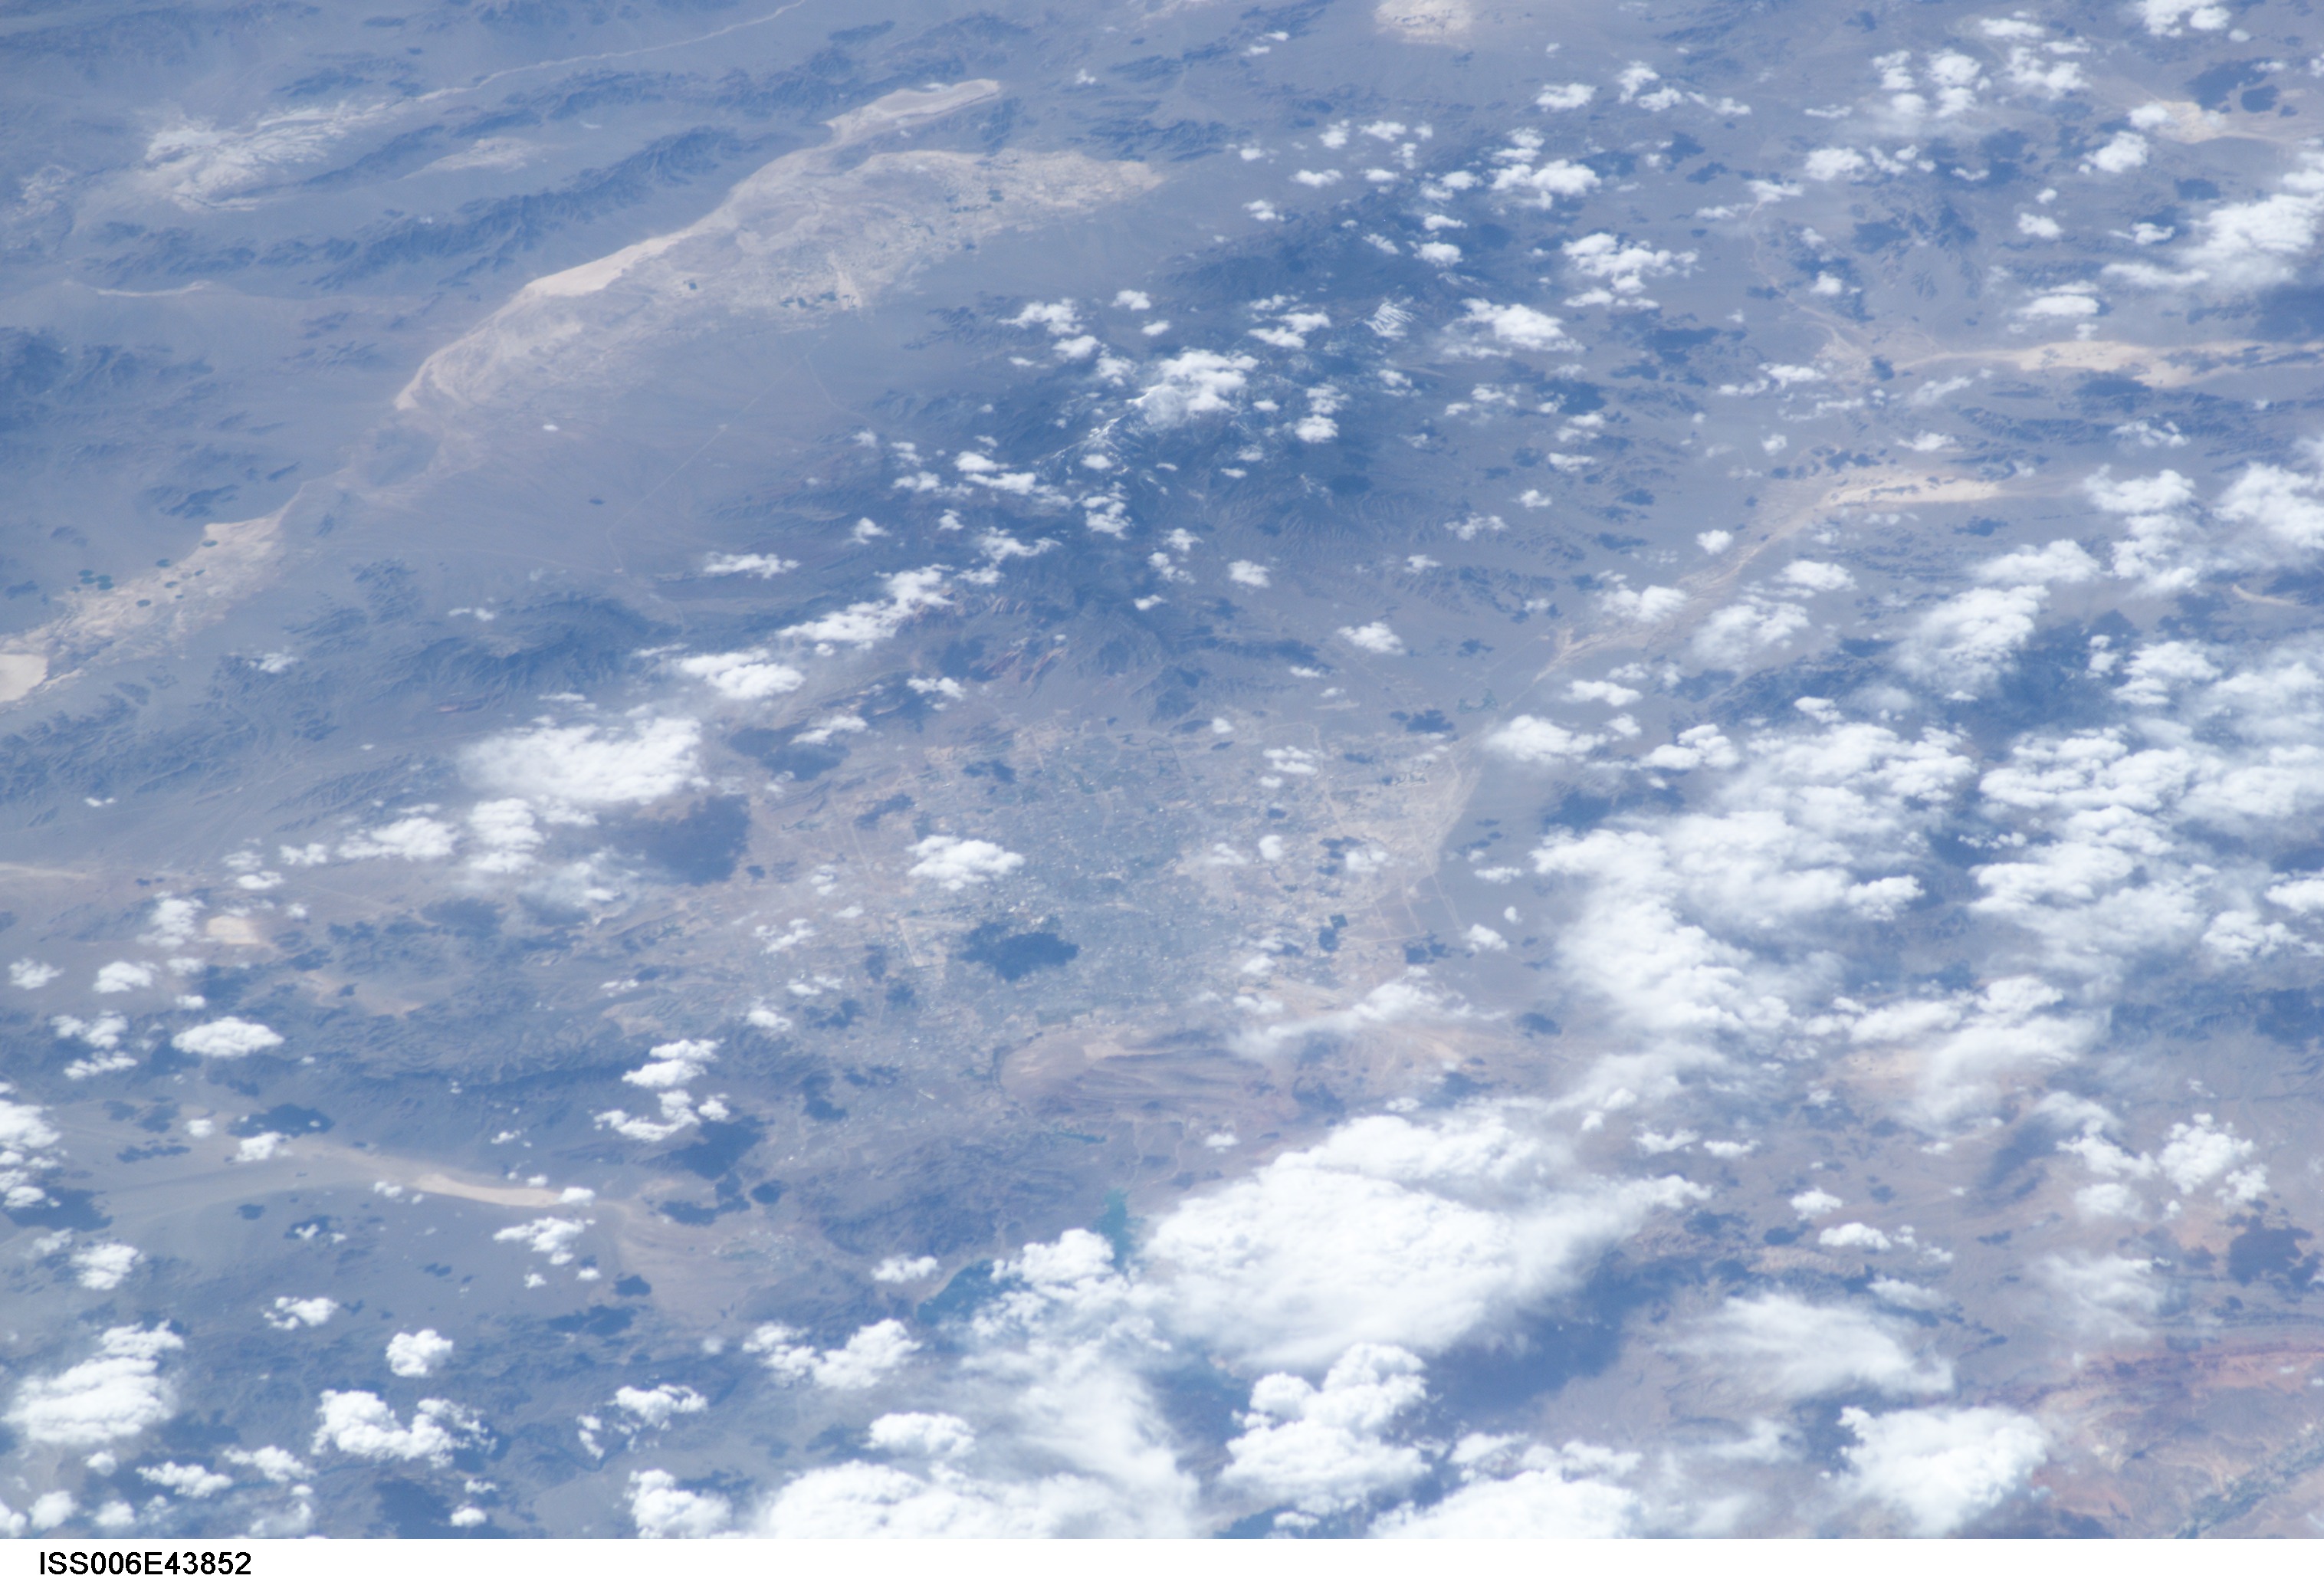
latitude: 36.0
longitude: -115.0
